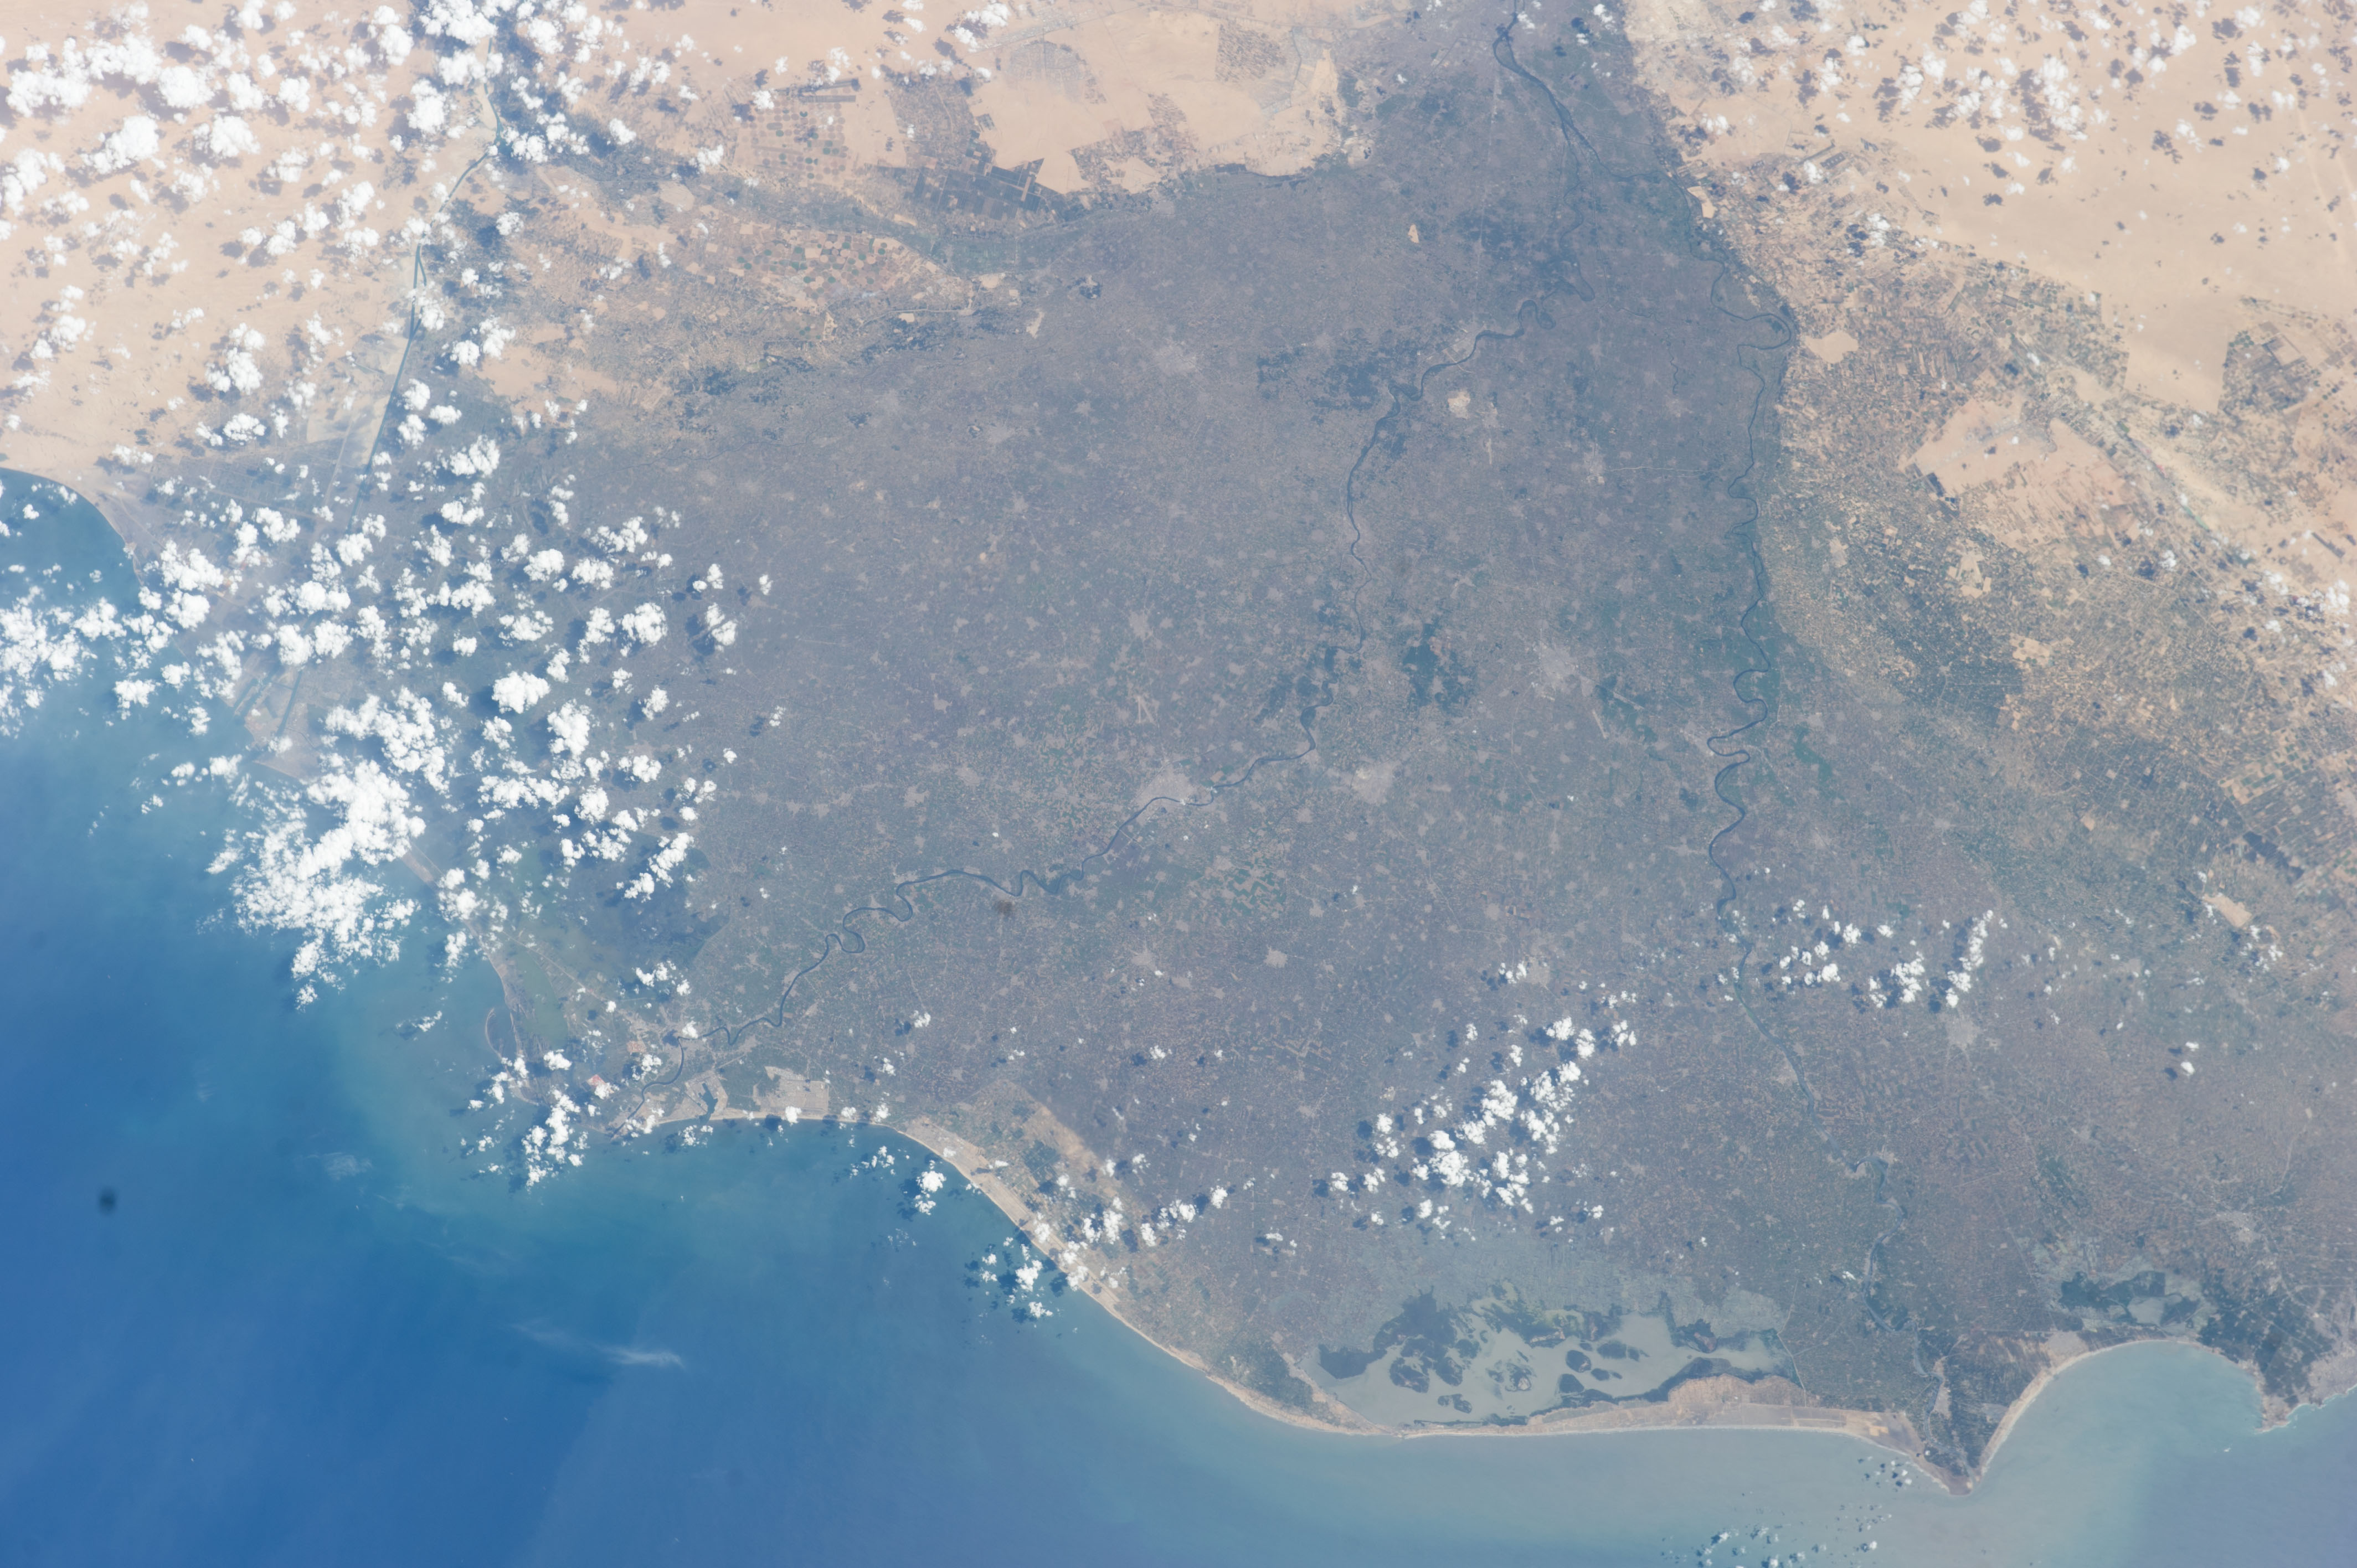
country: EGYPT
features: CAIRO, ALEXANDRIA, NILE RIVER, GULF OF SUEZ, MEDITERRANEAN SEA
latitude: 31.0
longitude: 31.4
